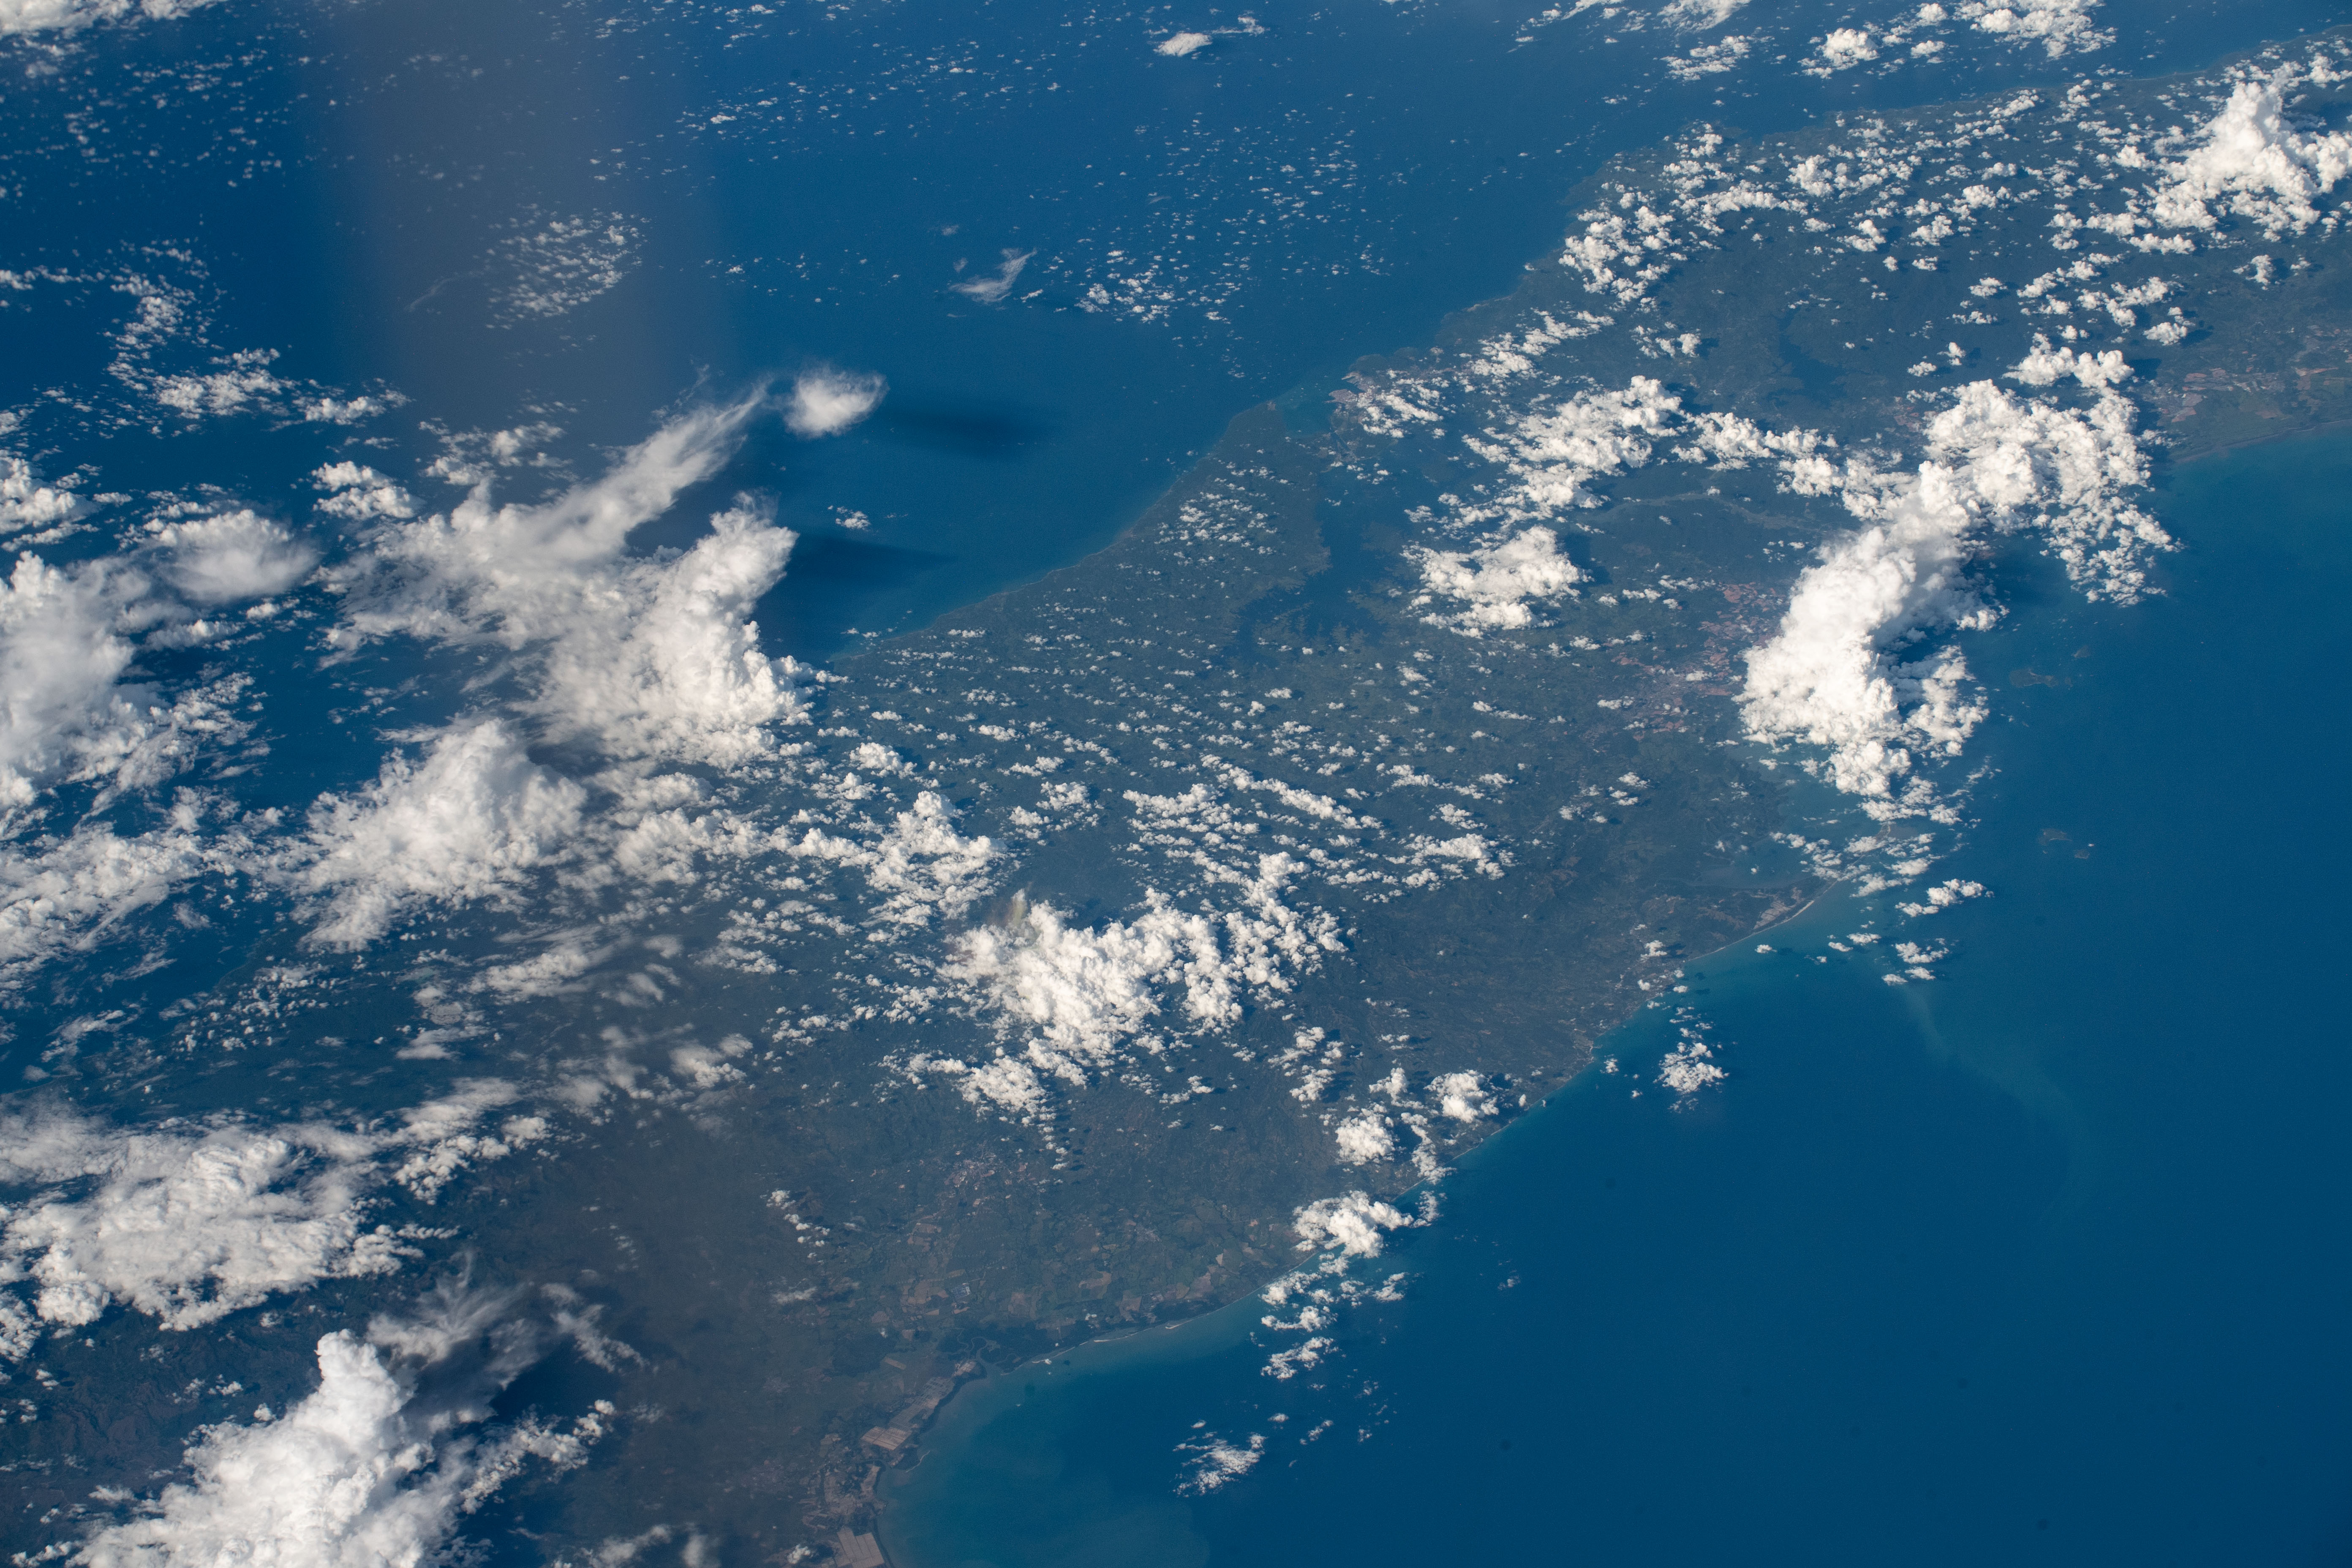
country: PANAMA
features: PANAMA, LAGO GATUN
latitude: 9.0
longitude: -80.0
